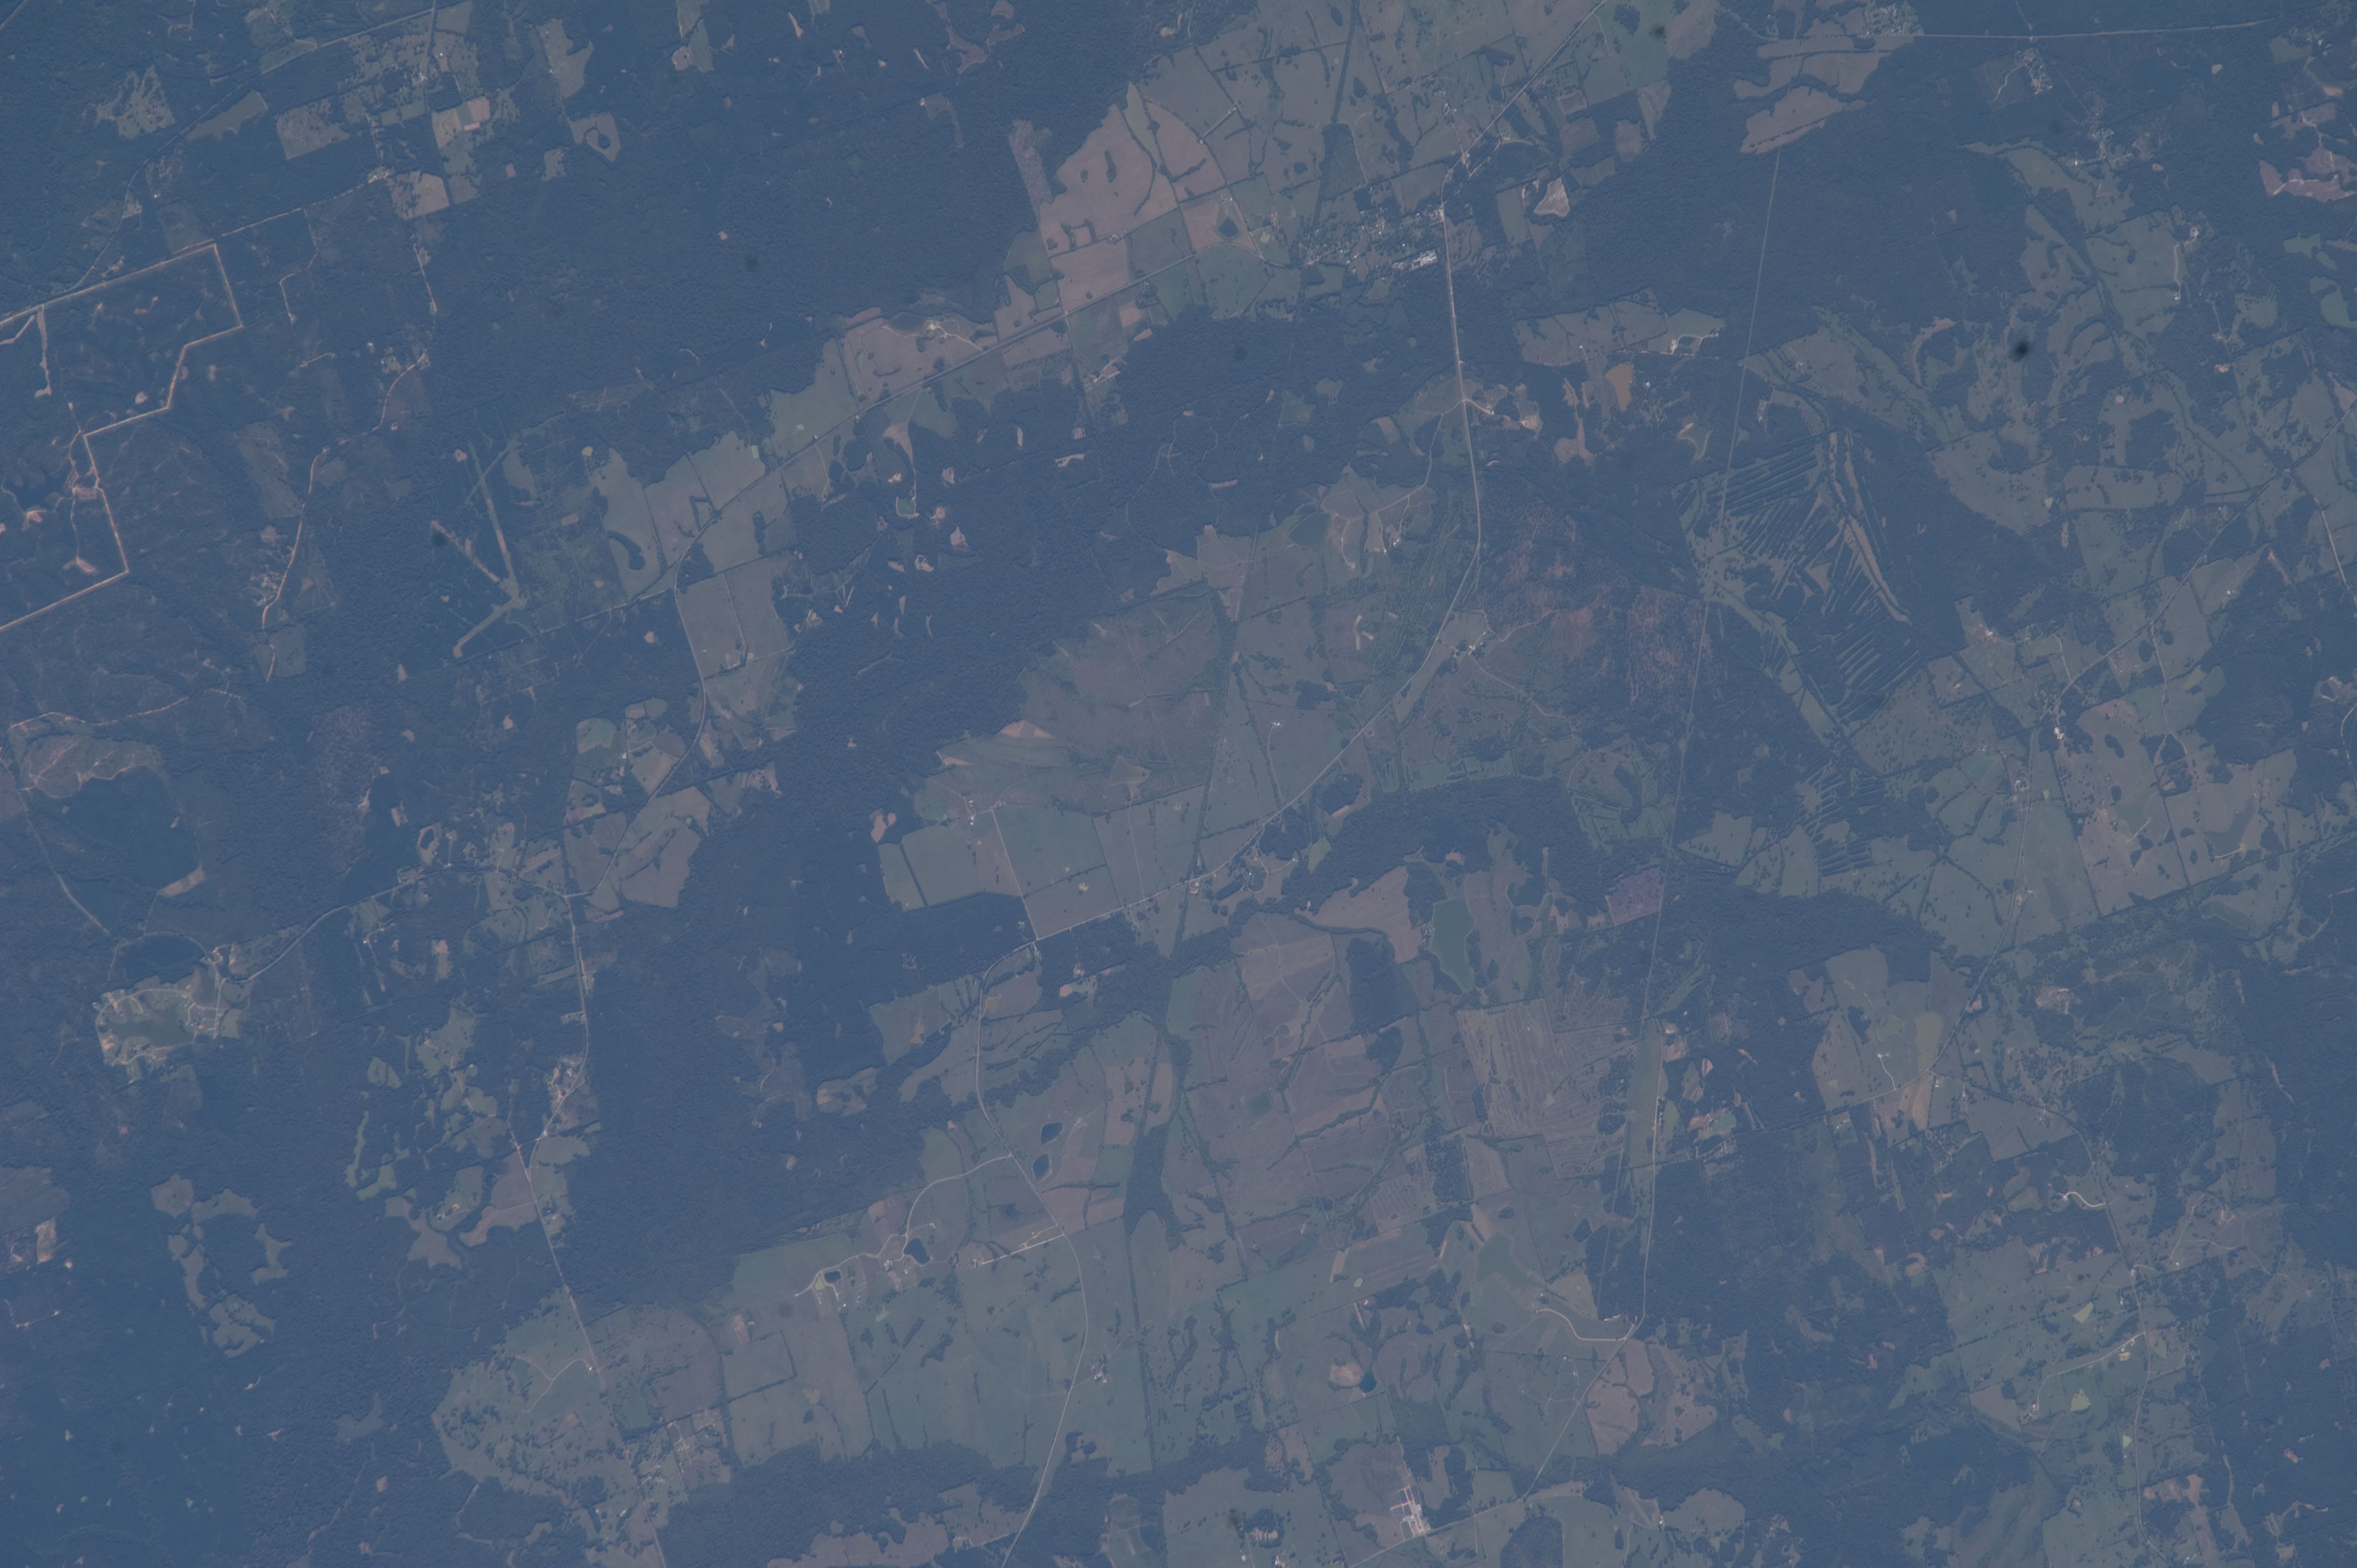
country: USA-ALABAMA
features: FITZPATRICK AREA, AGR., FOR., ROADS, TALLAPOOSA R. DRAIN.
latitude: 32.3
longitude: -85.9
